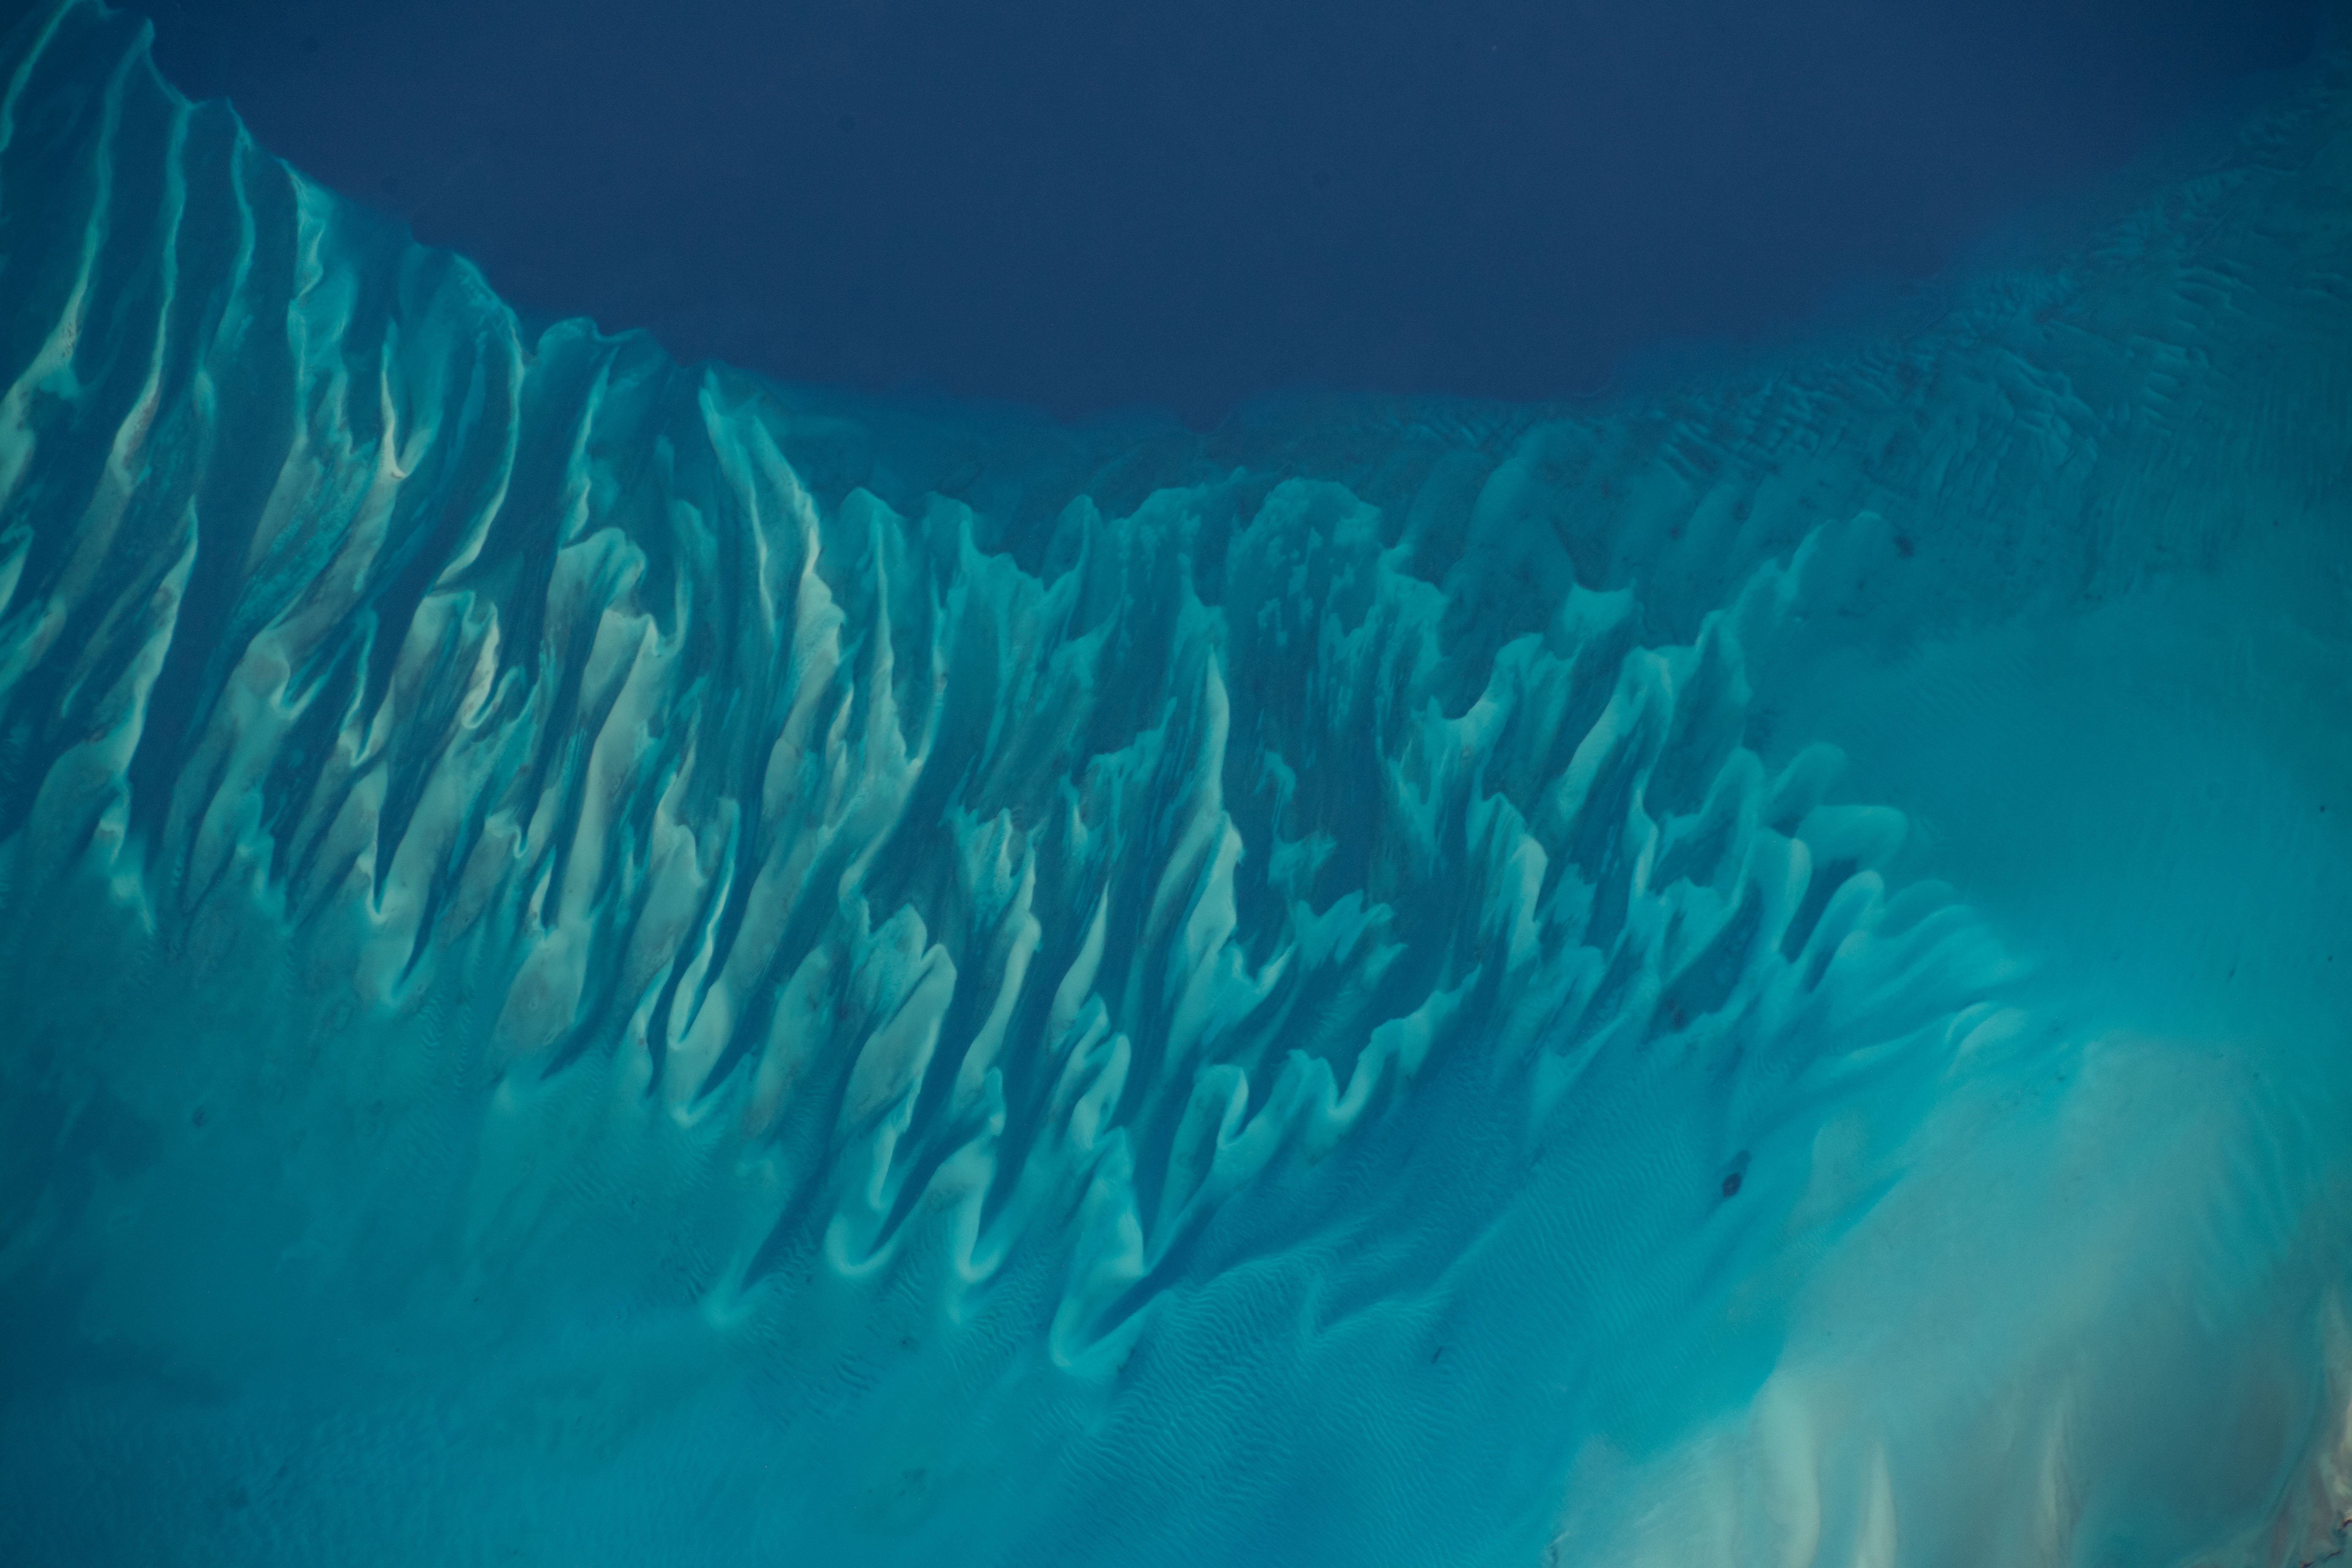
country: BAHAMAS
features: TONGUE OF THE OCEAN
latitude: 23.7
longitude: -76.4
